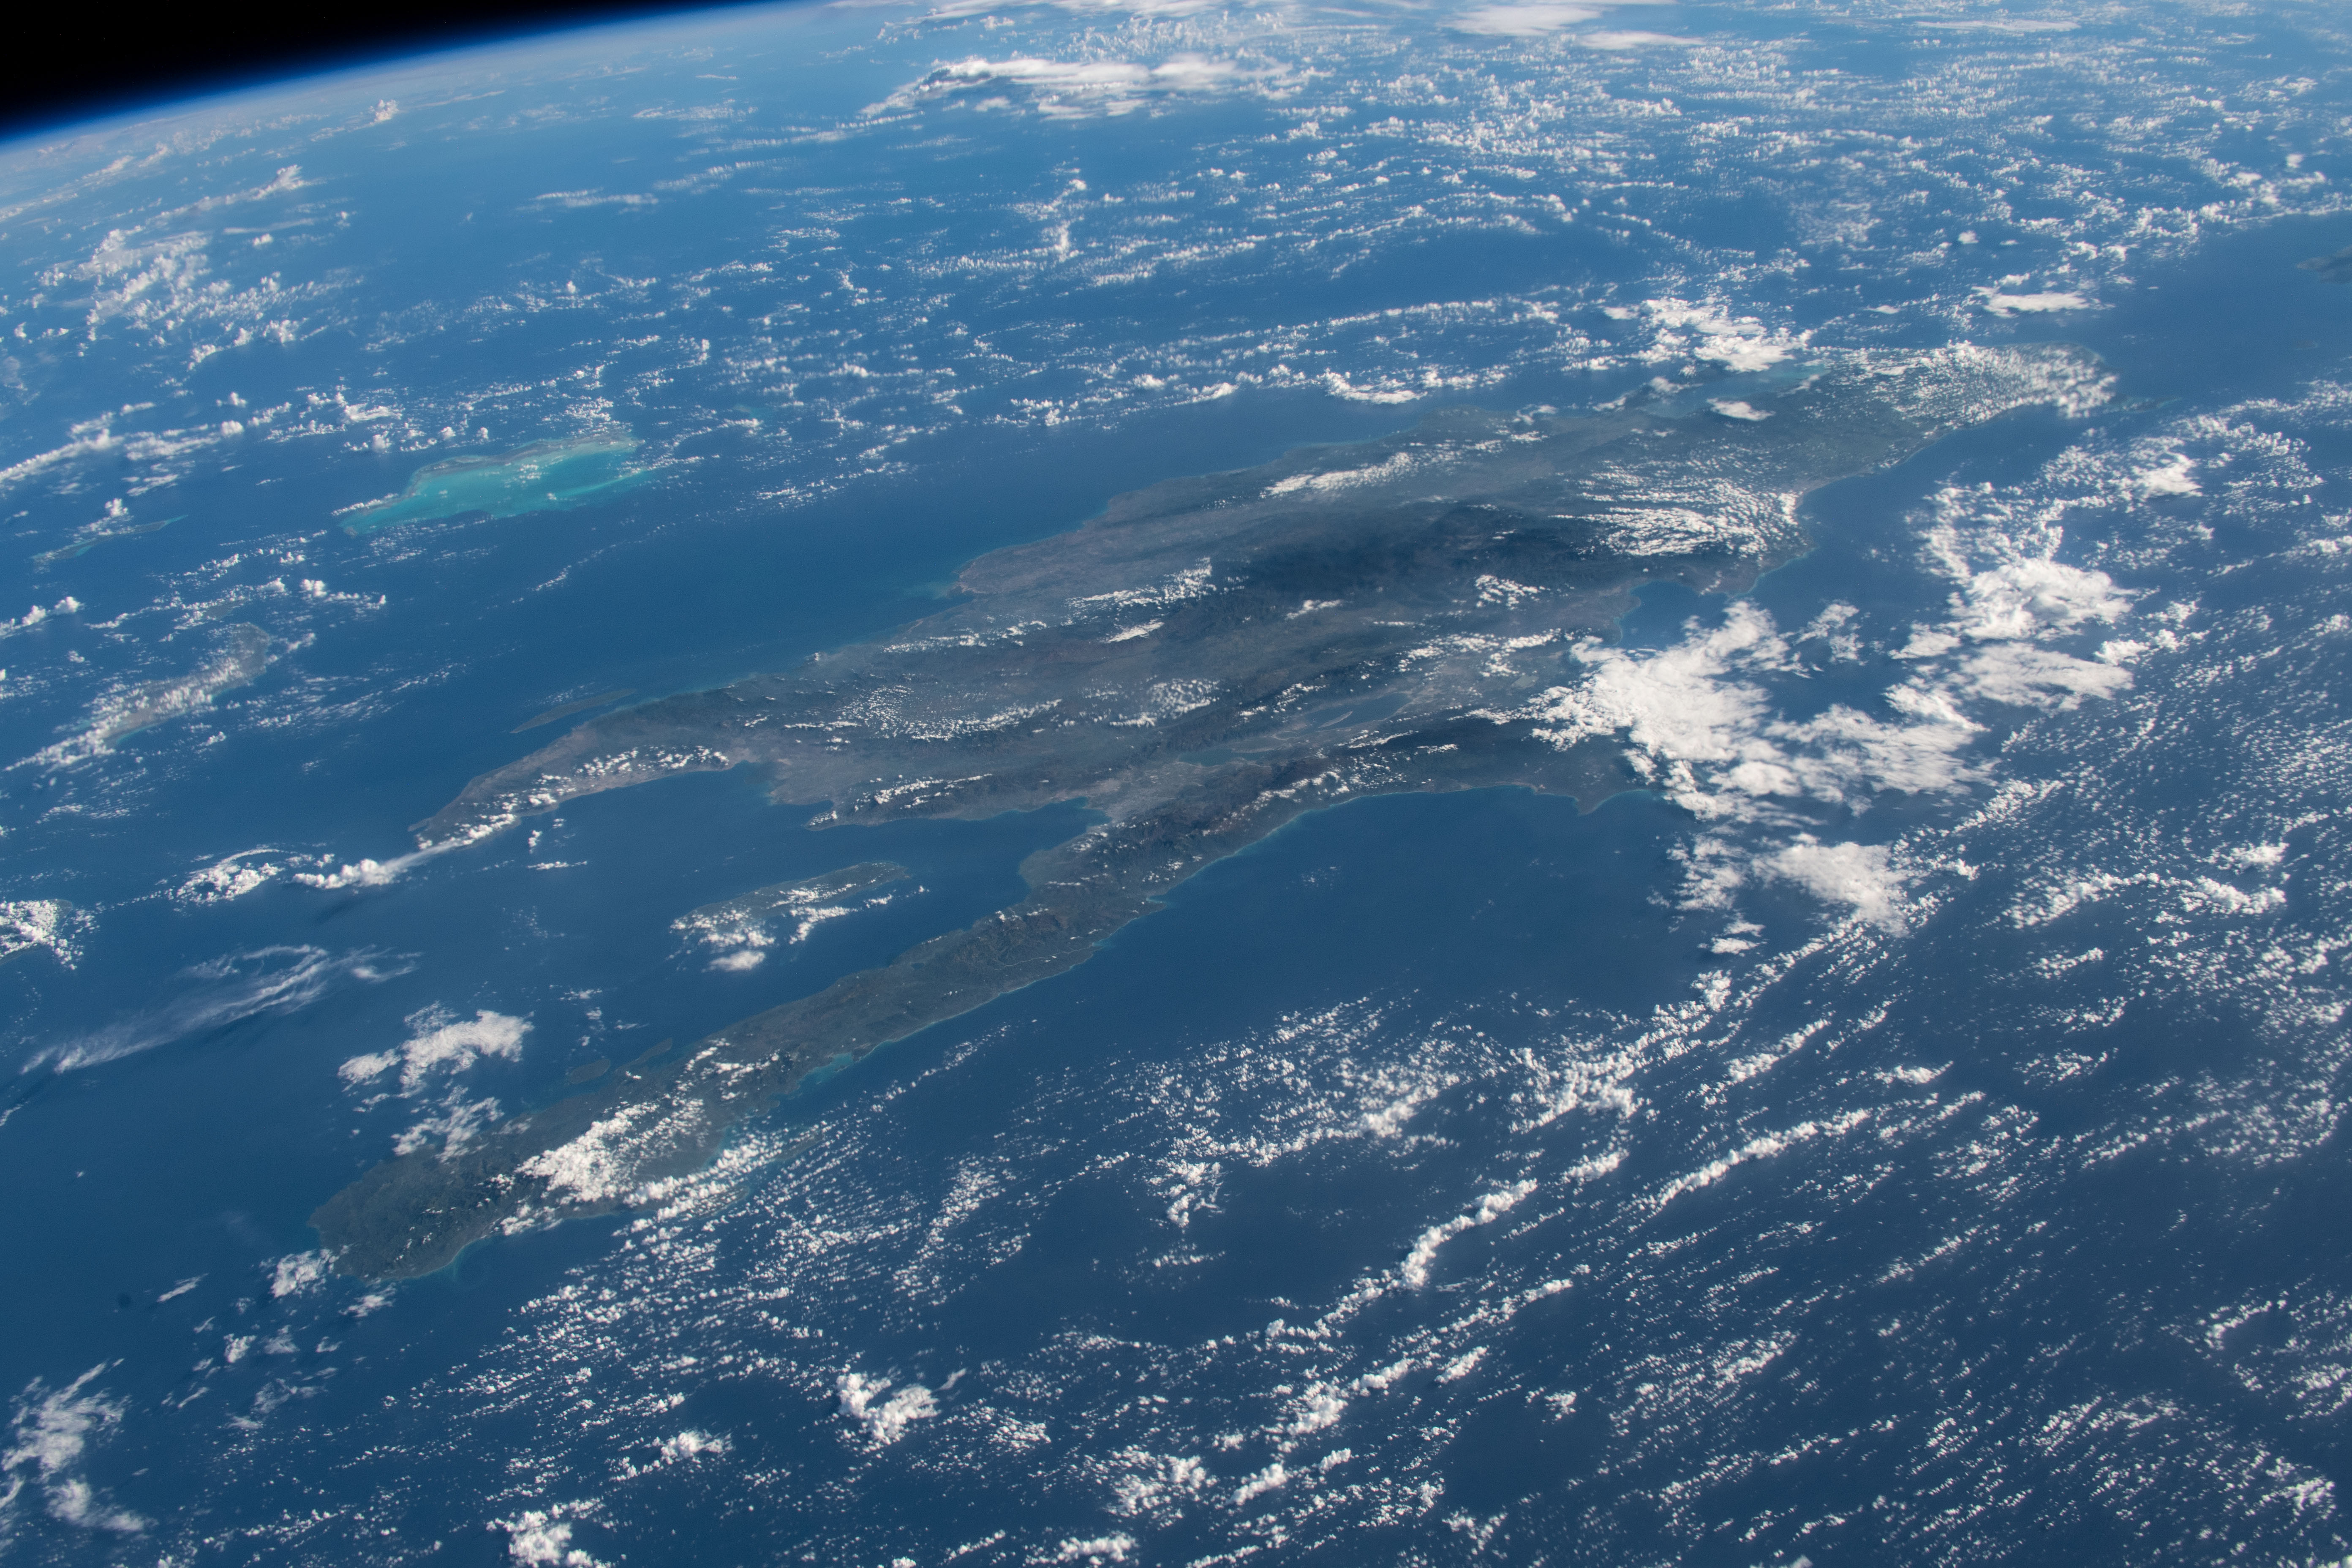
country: HAITI
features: DOMINICAN REPUBLIC, HAITI
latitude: 18.0
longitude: -72.0
